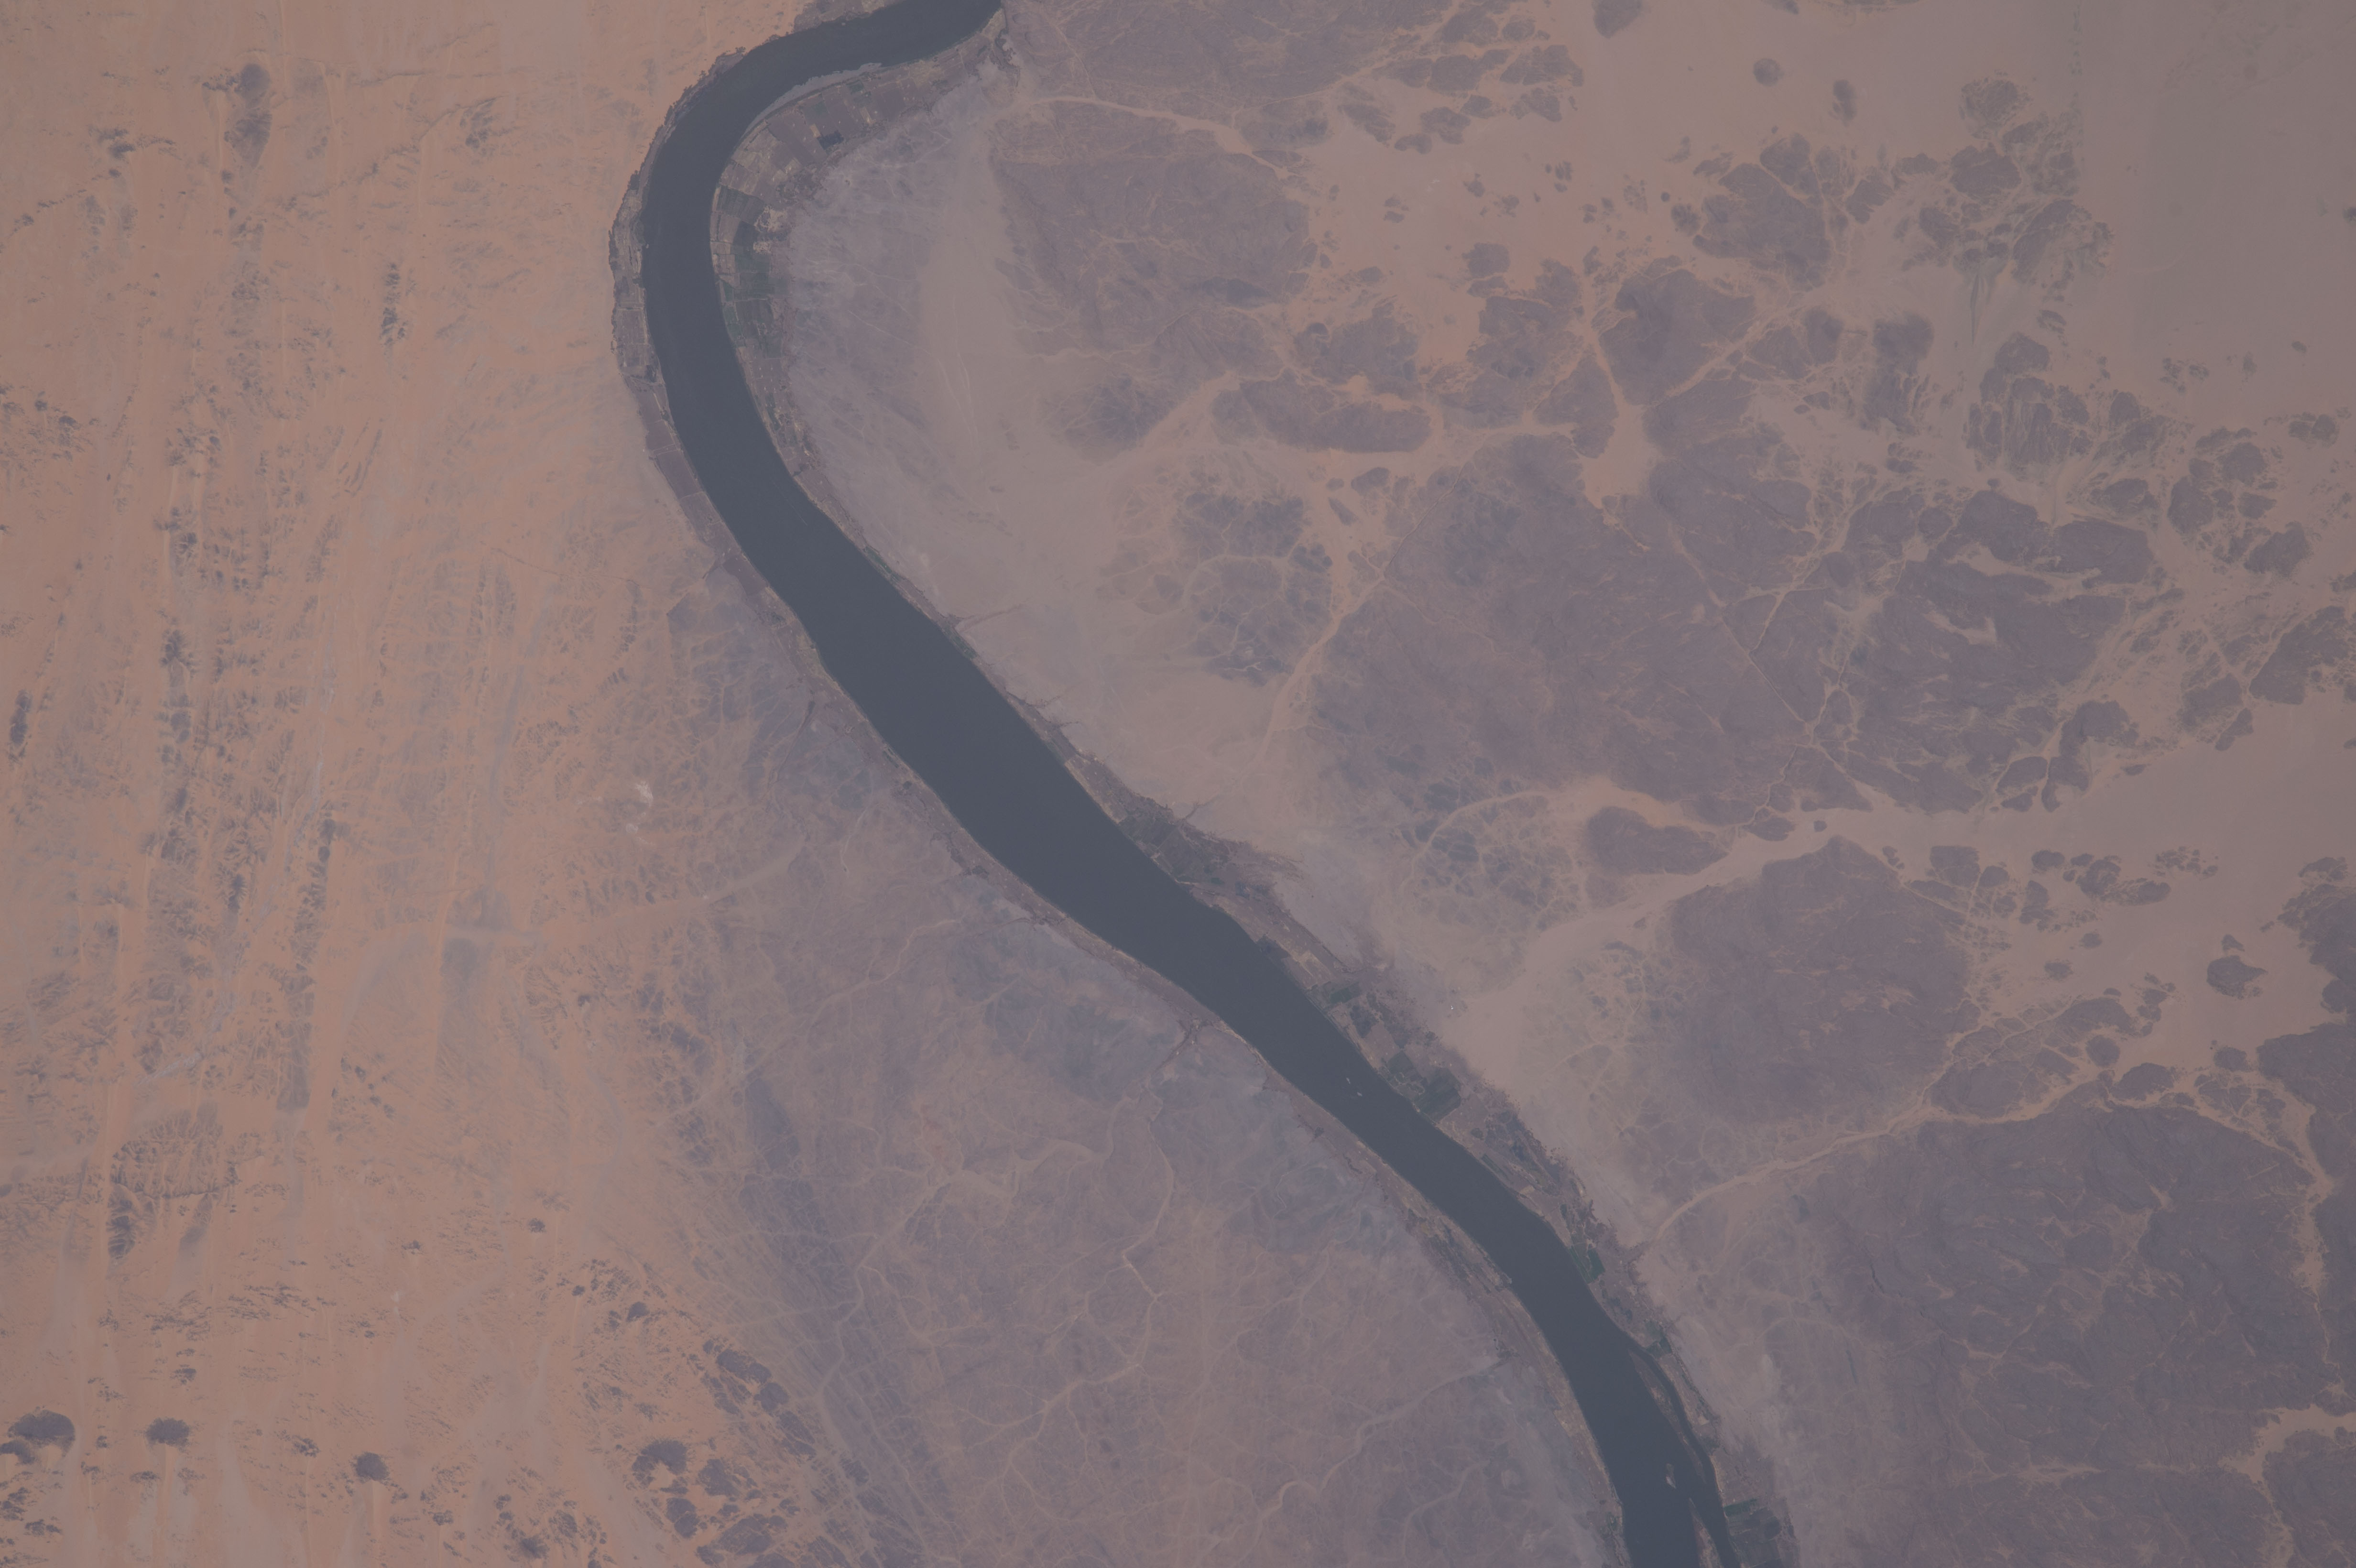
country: SUDAN
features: NUBIAN DESERT, NILE RIVER, NORTHERN
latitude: 21.1
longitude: 30.7
